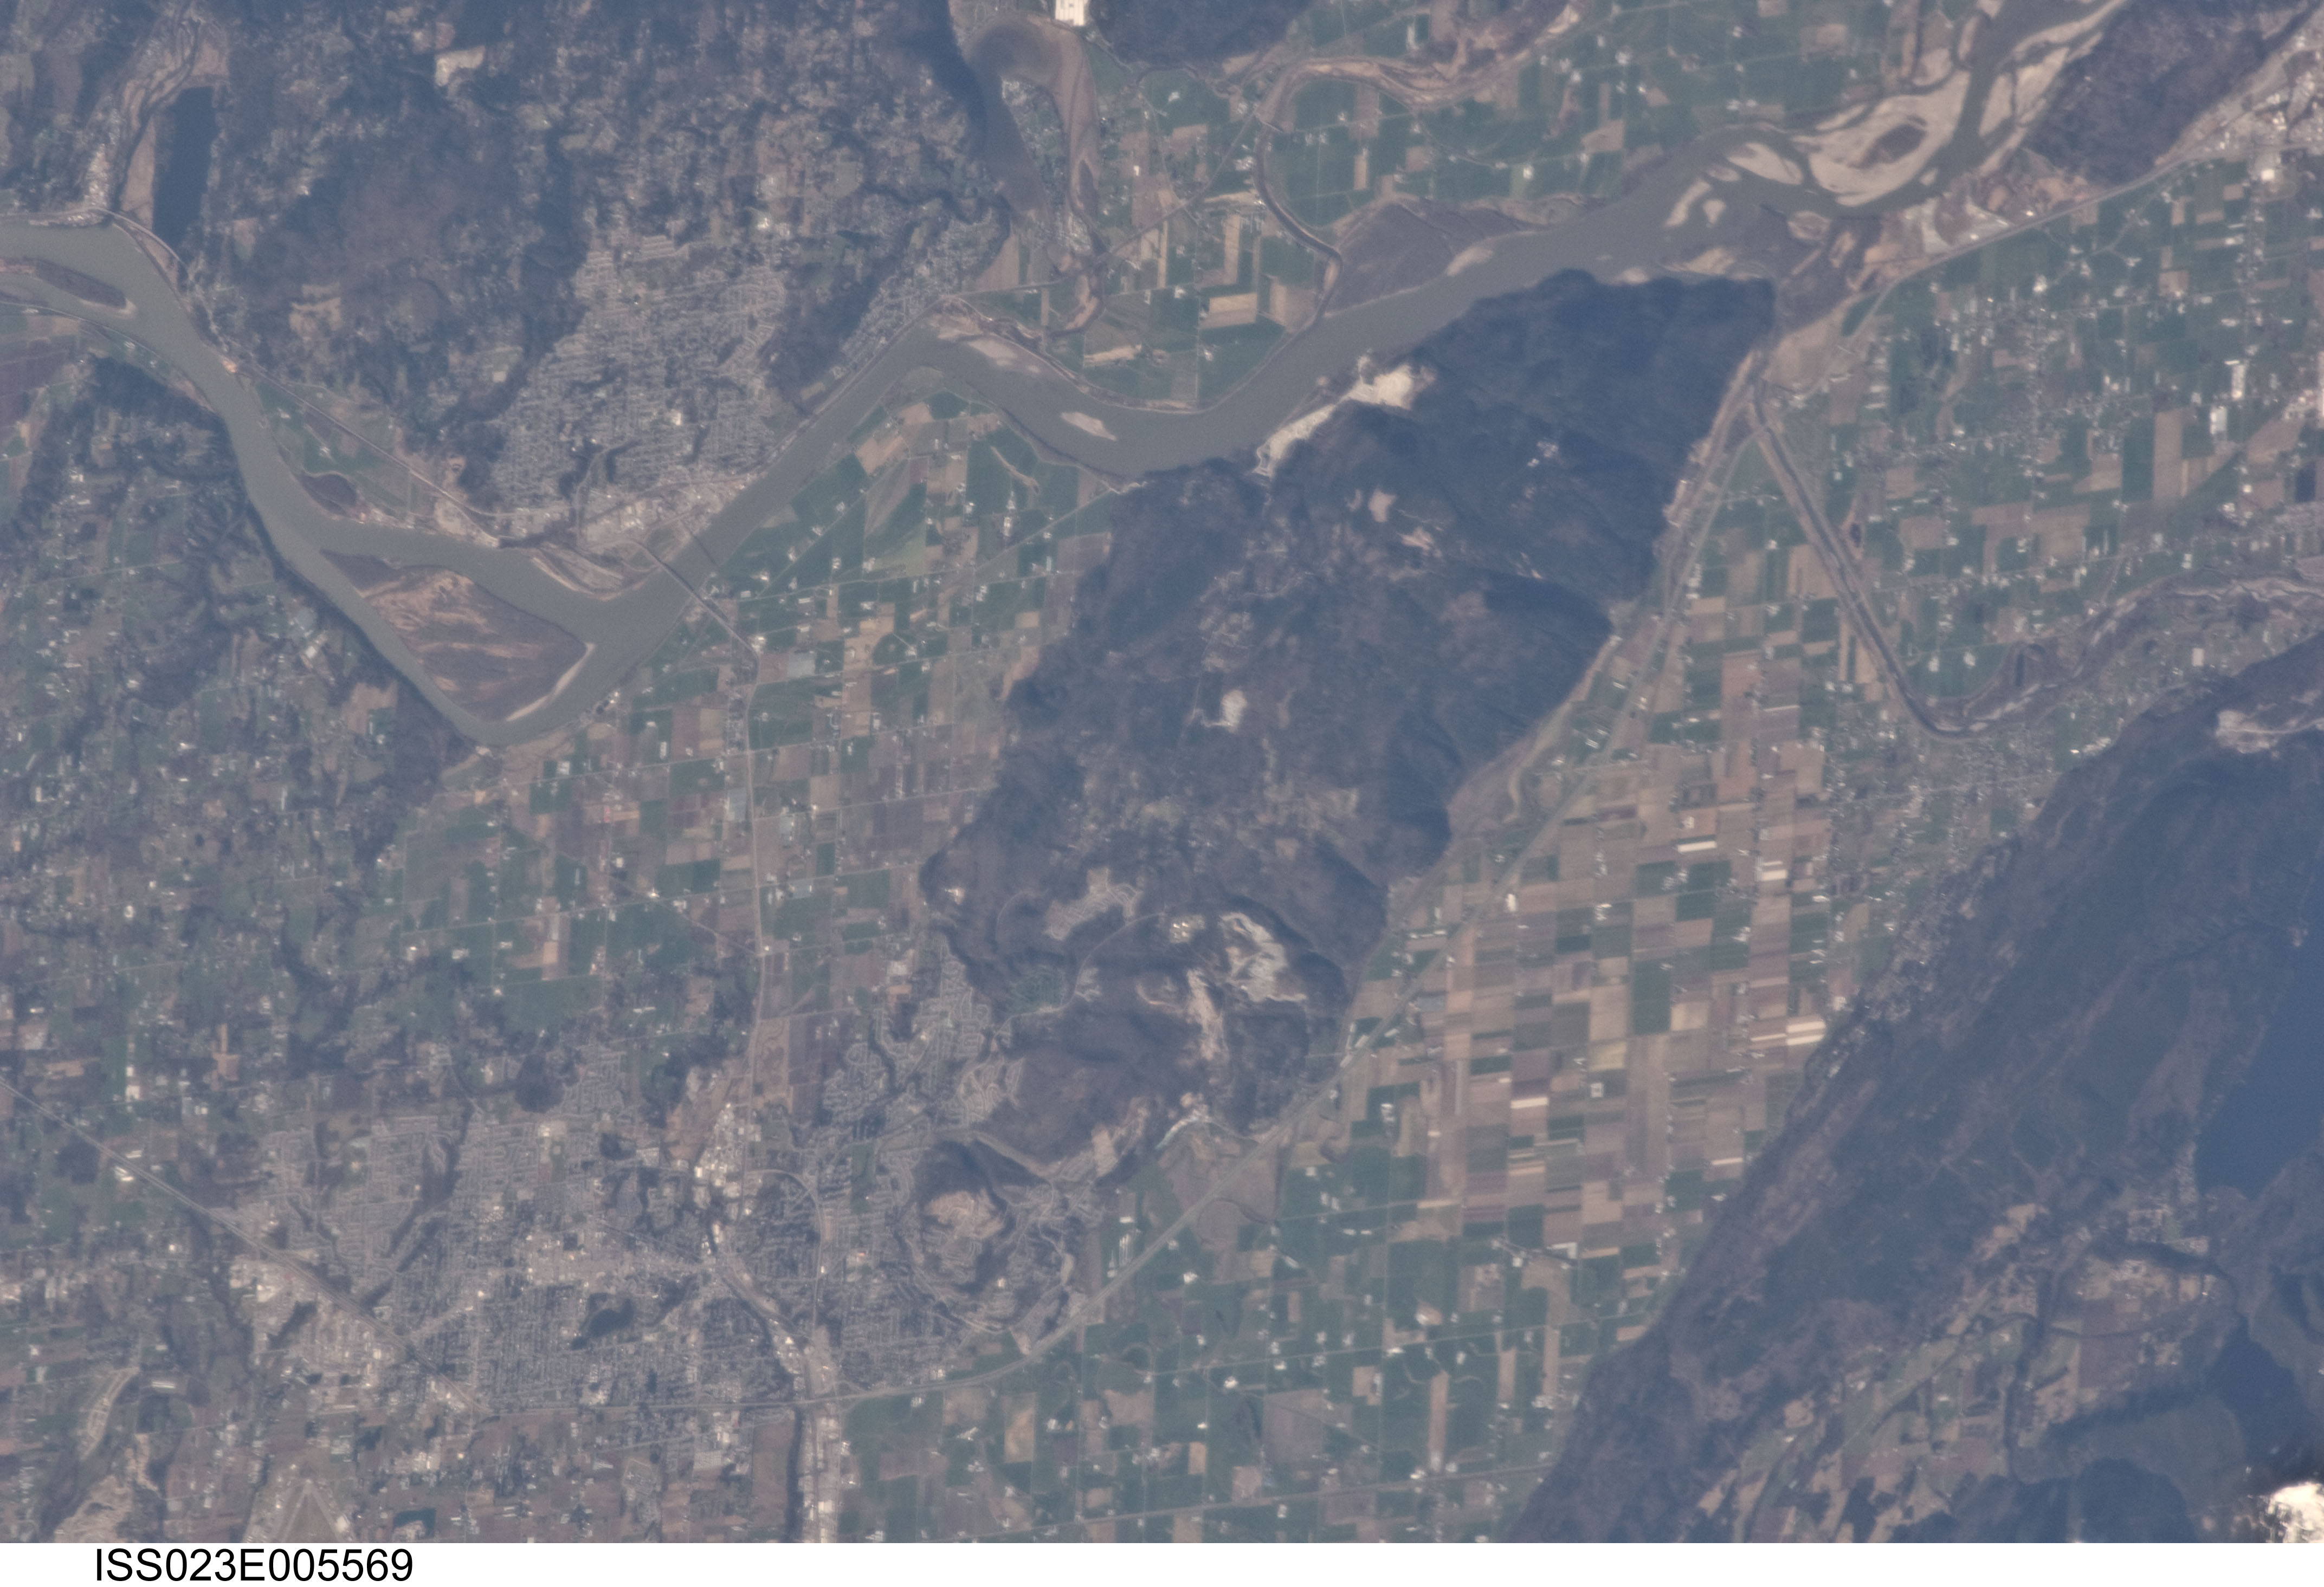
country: CANADA-BC
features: FRASER RIVER, KATHERINE TYE ECOLOGICAL RESERVE
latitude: 49.1
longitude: -122.2
